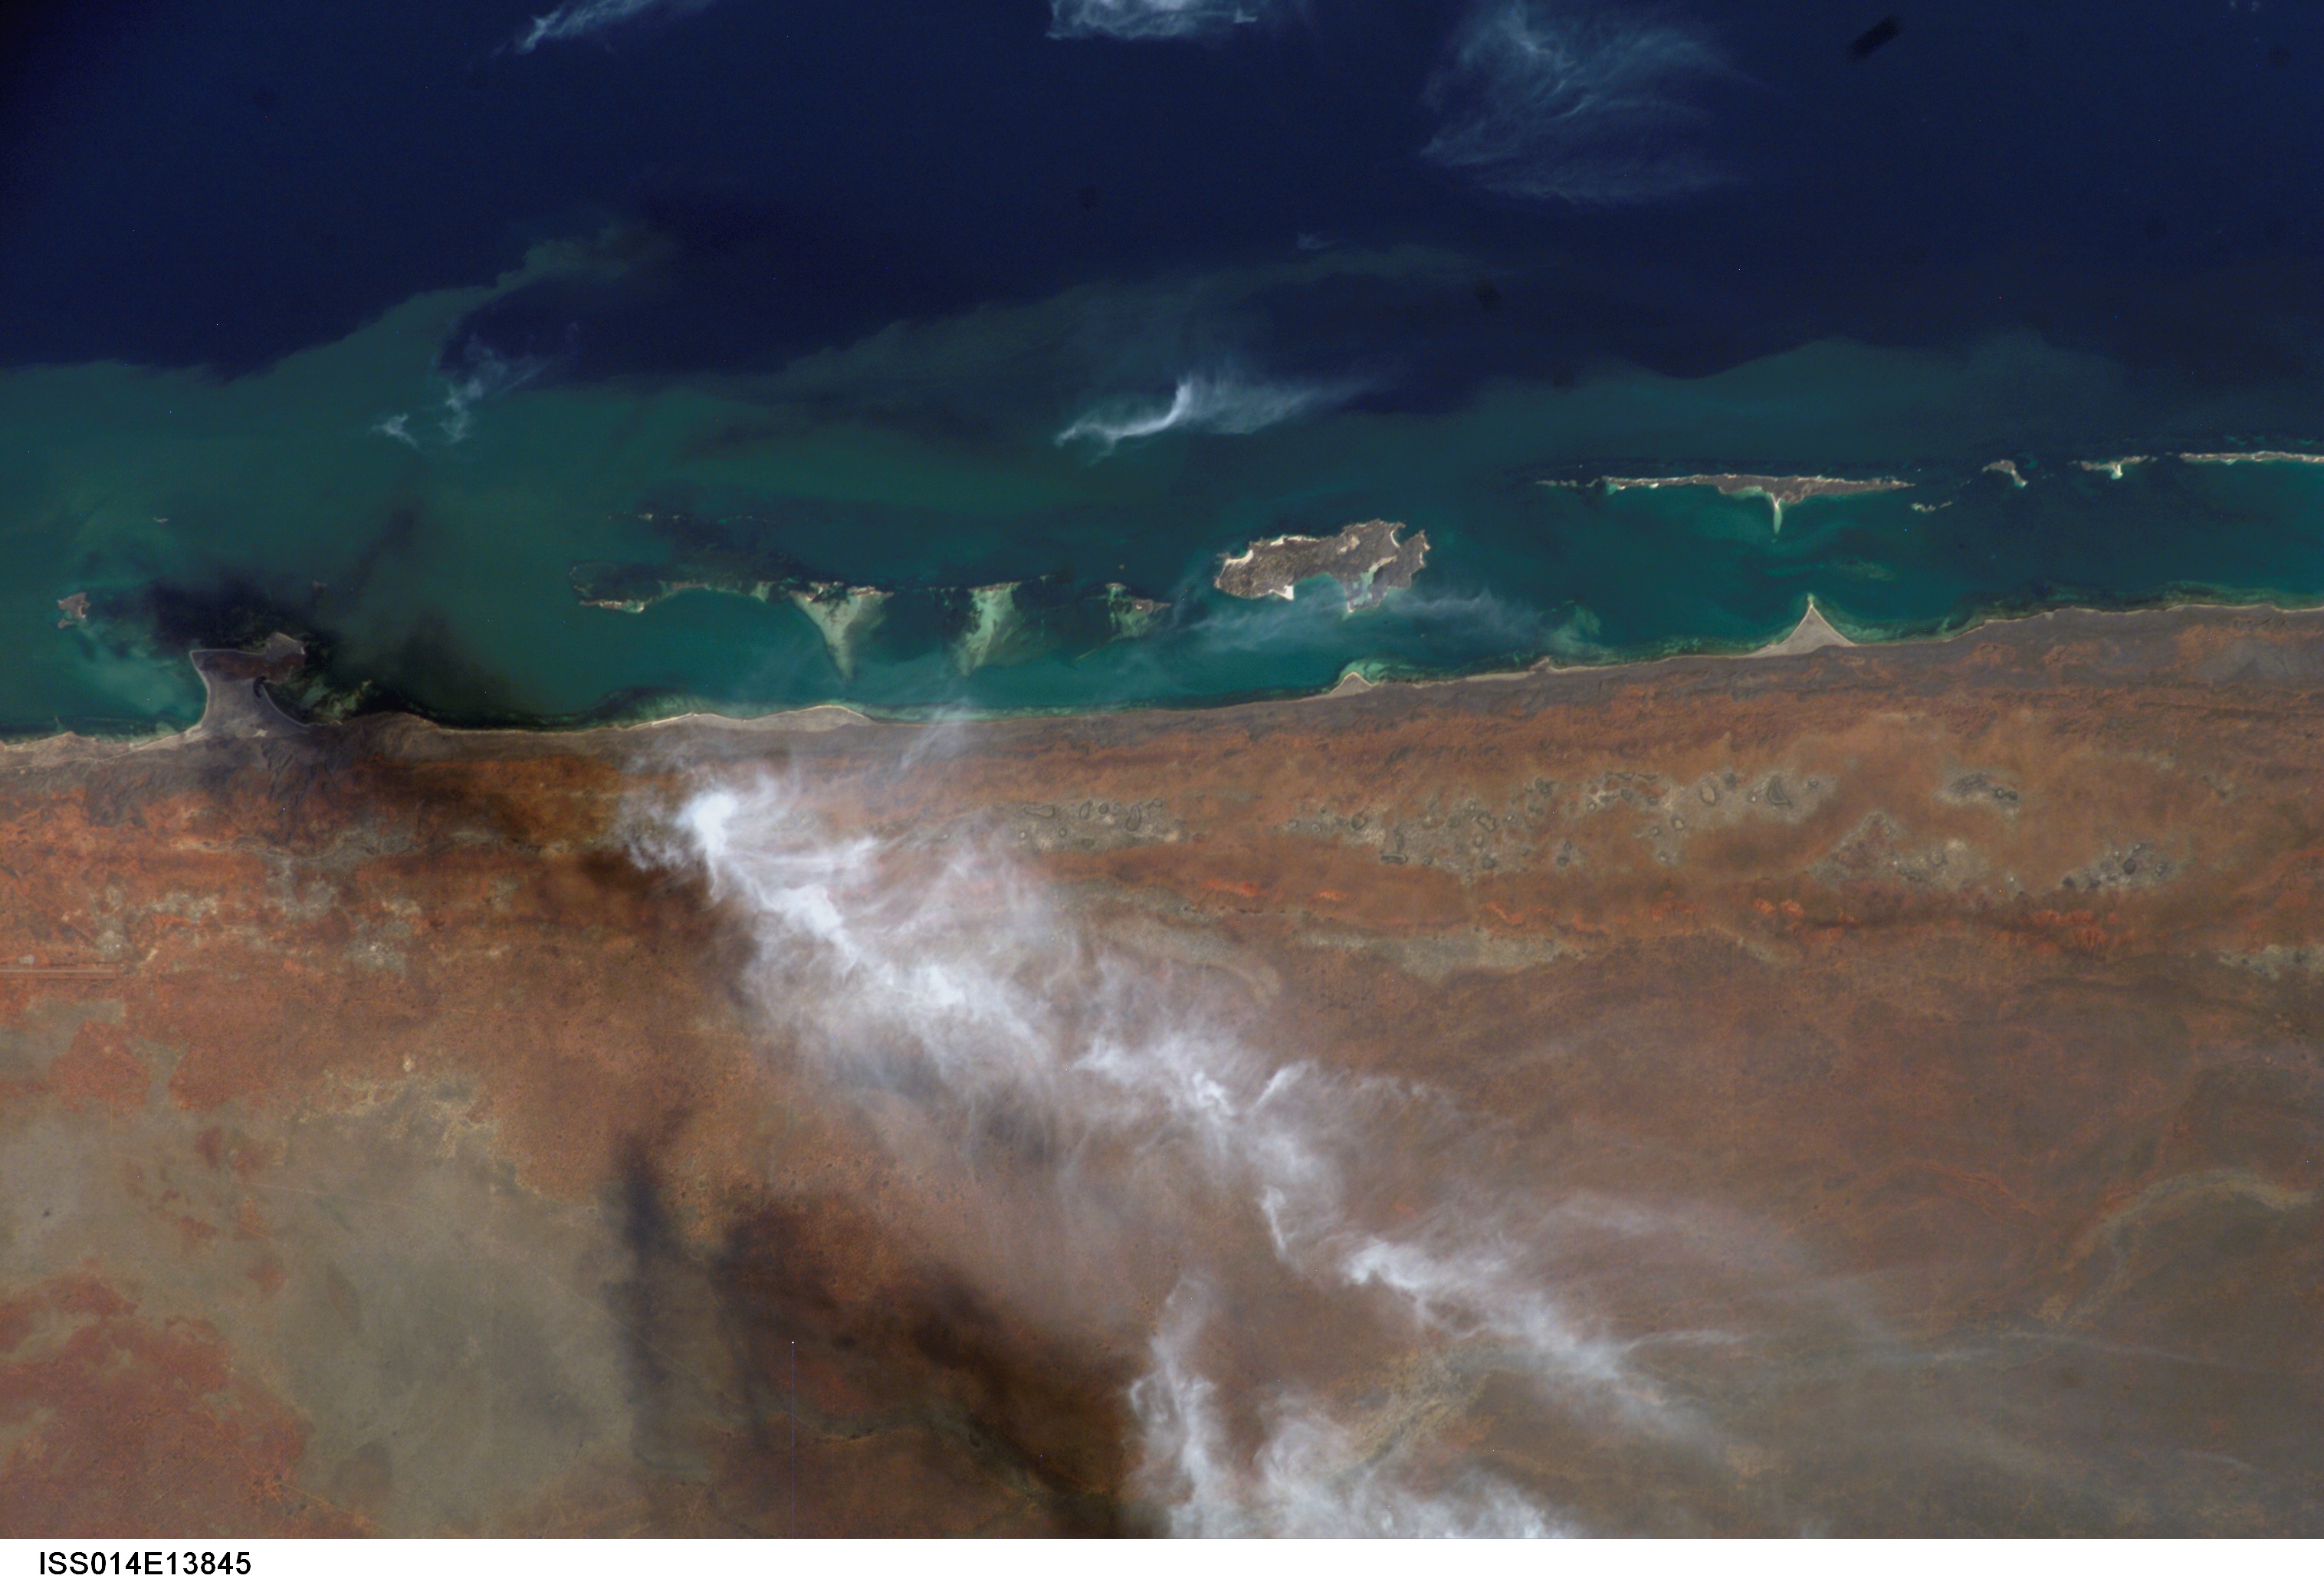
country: SOMALIA
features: KOYAMA, INDIAN OCEAN, QANDAL
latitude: -0.6
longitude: 42.3
